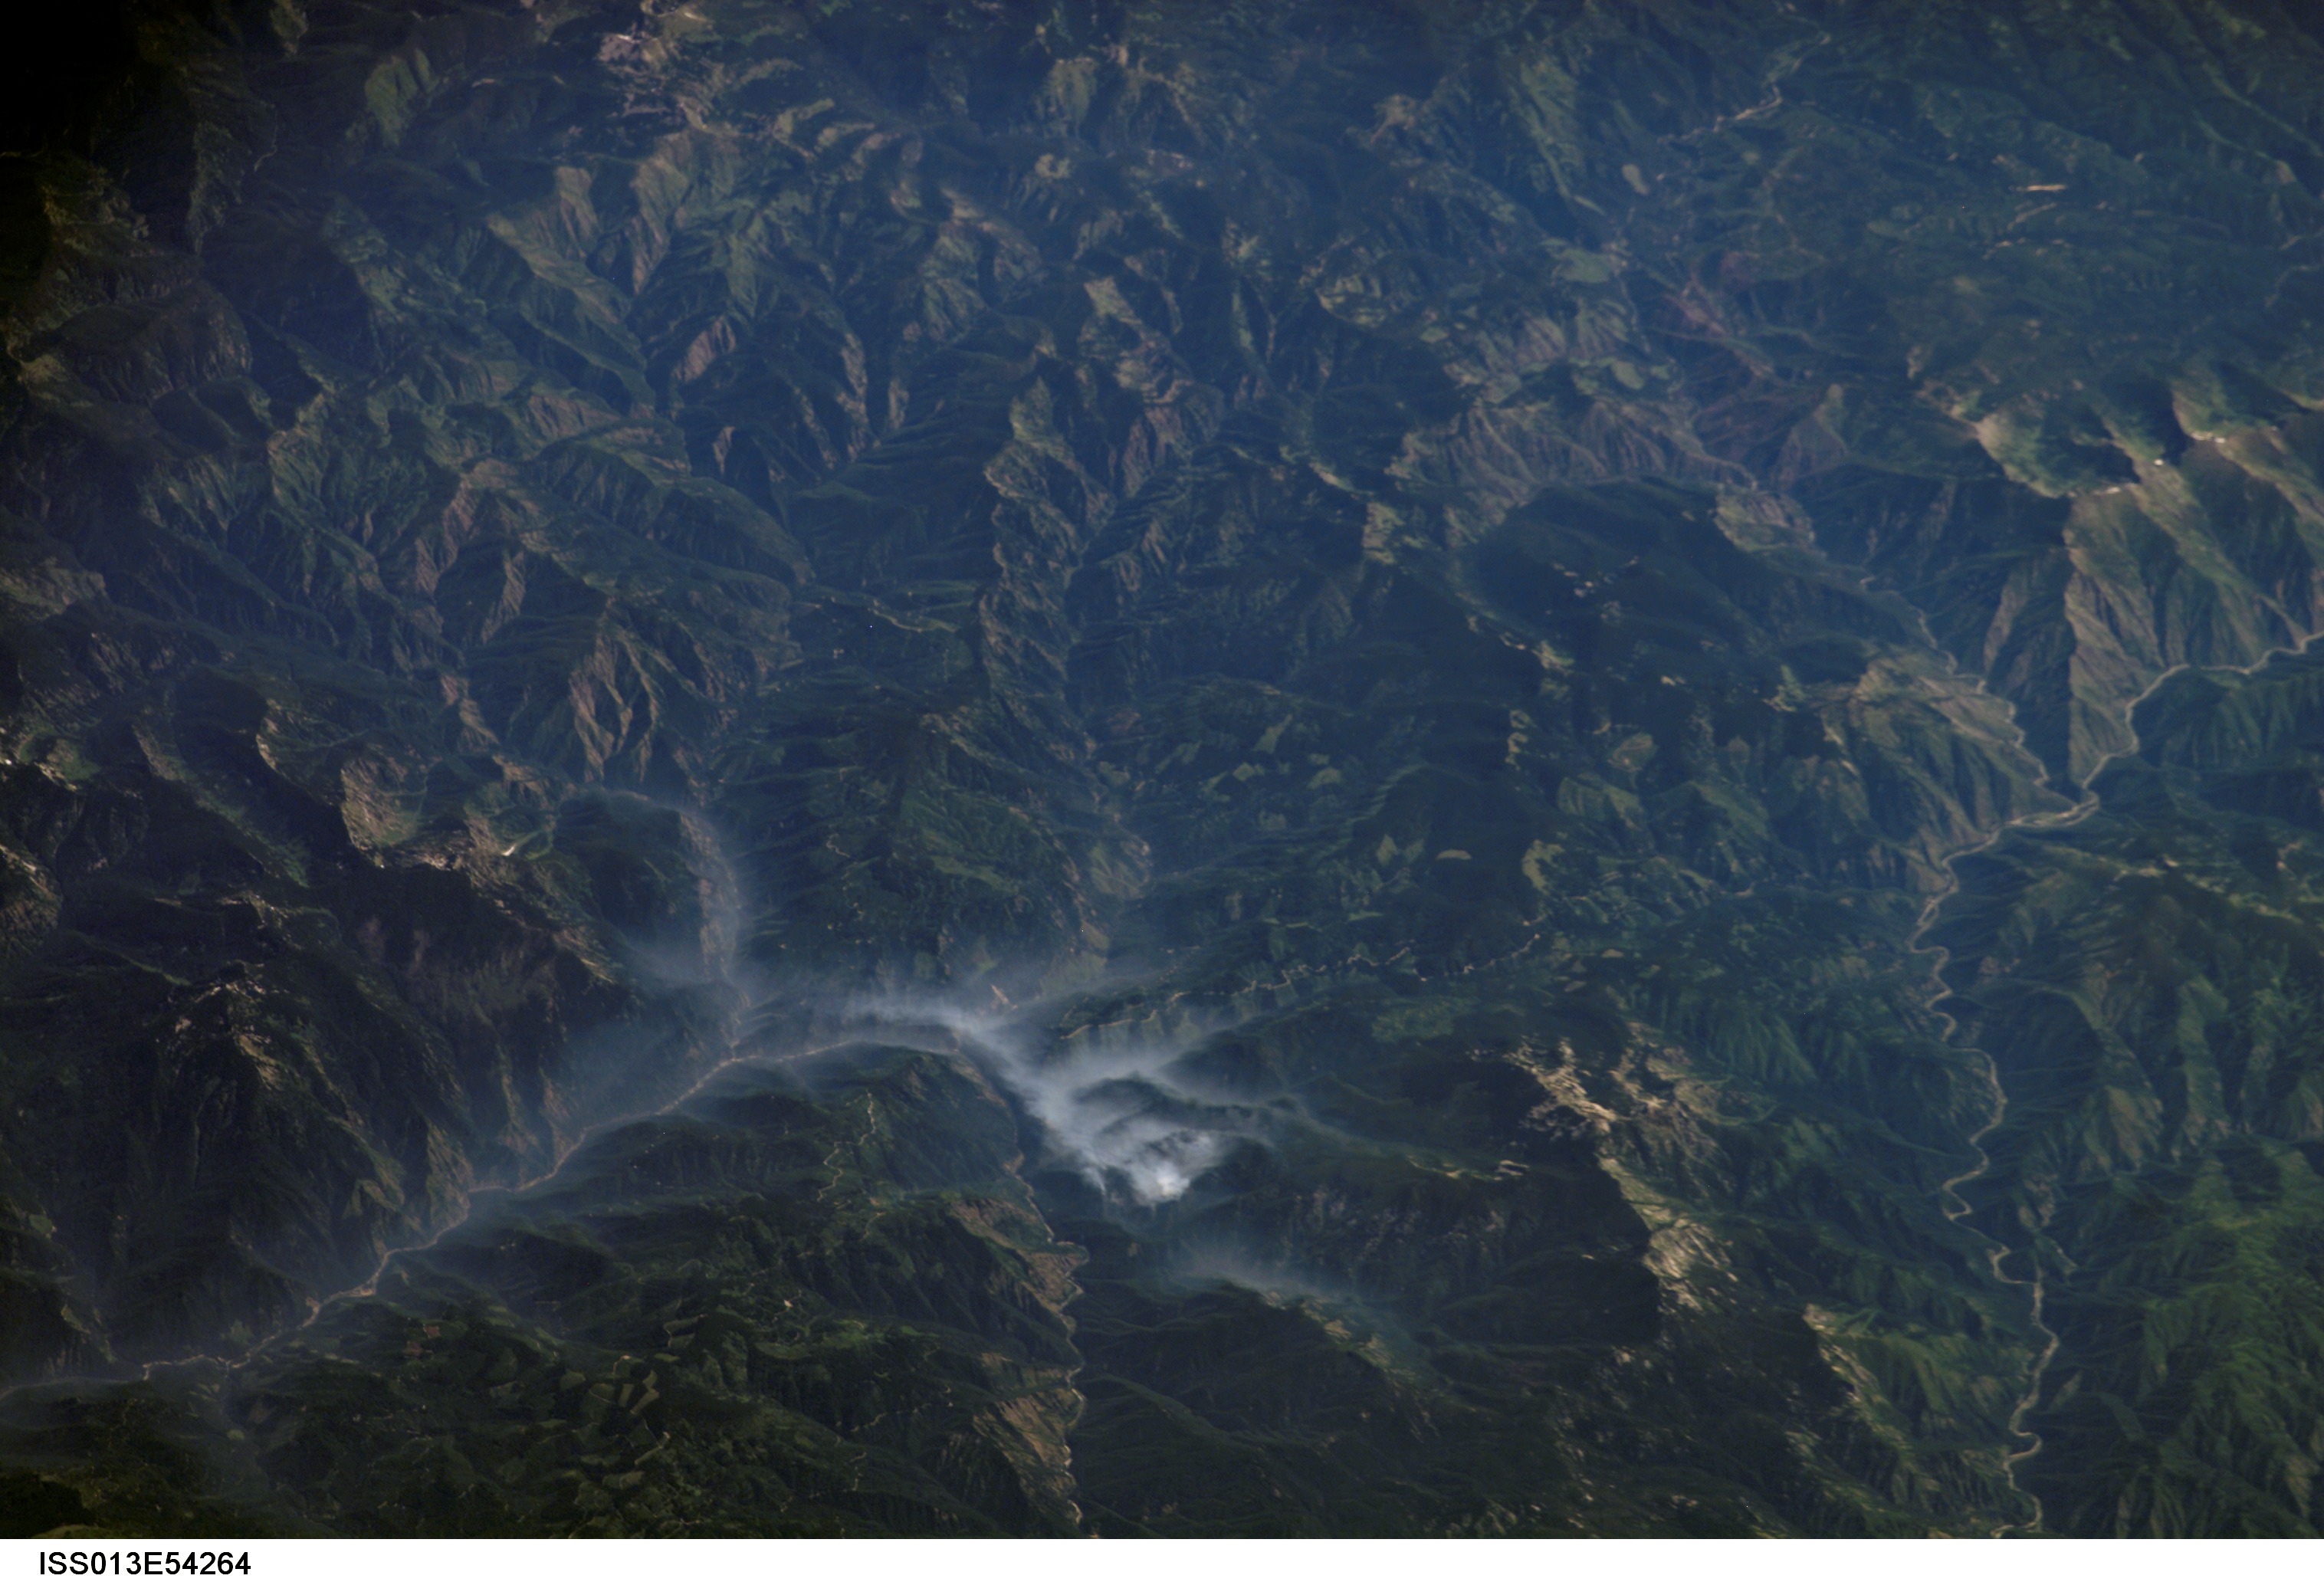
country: USA-IDAHO
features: POT MOUNTAIN RIDGE
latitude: 46.8
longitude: -115.3
